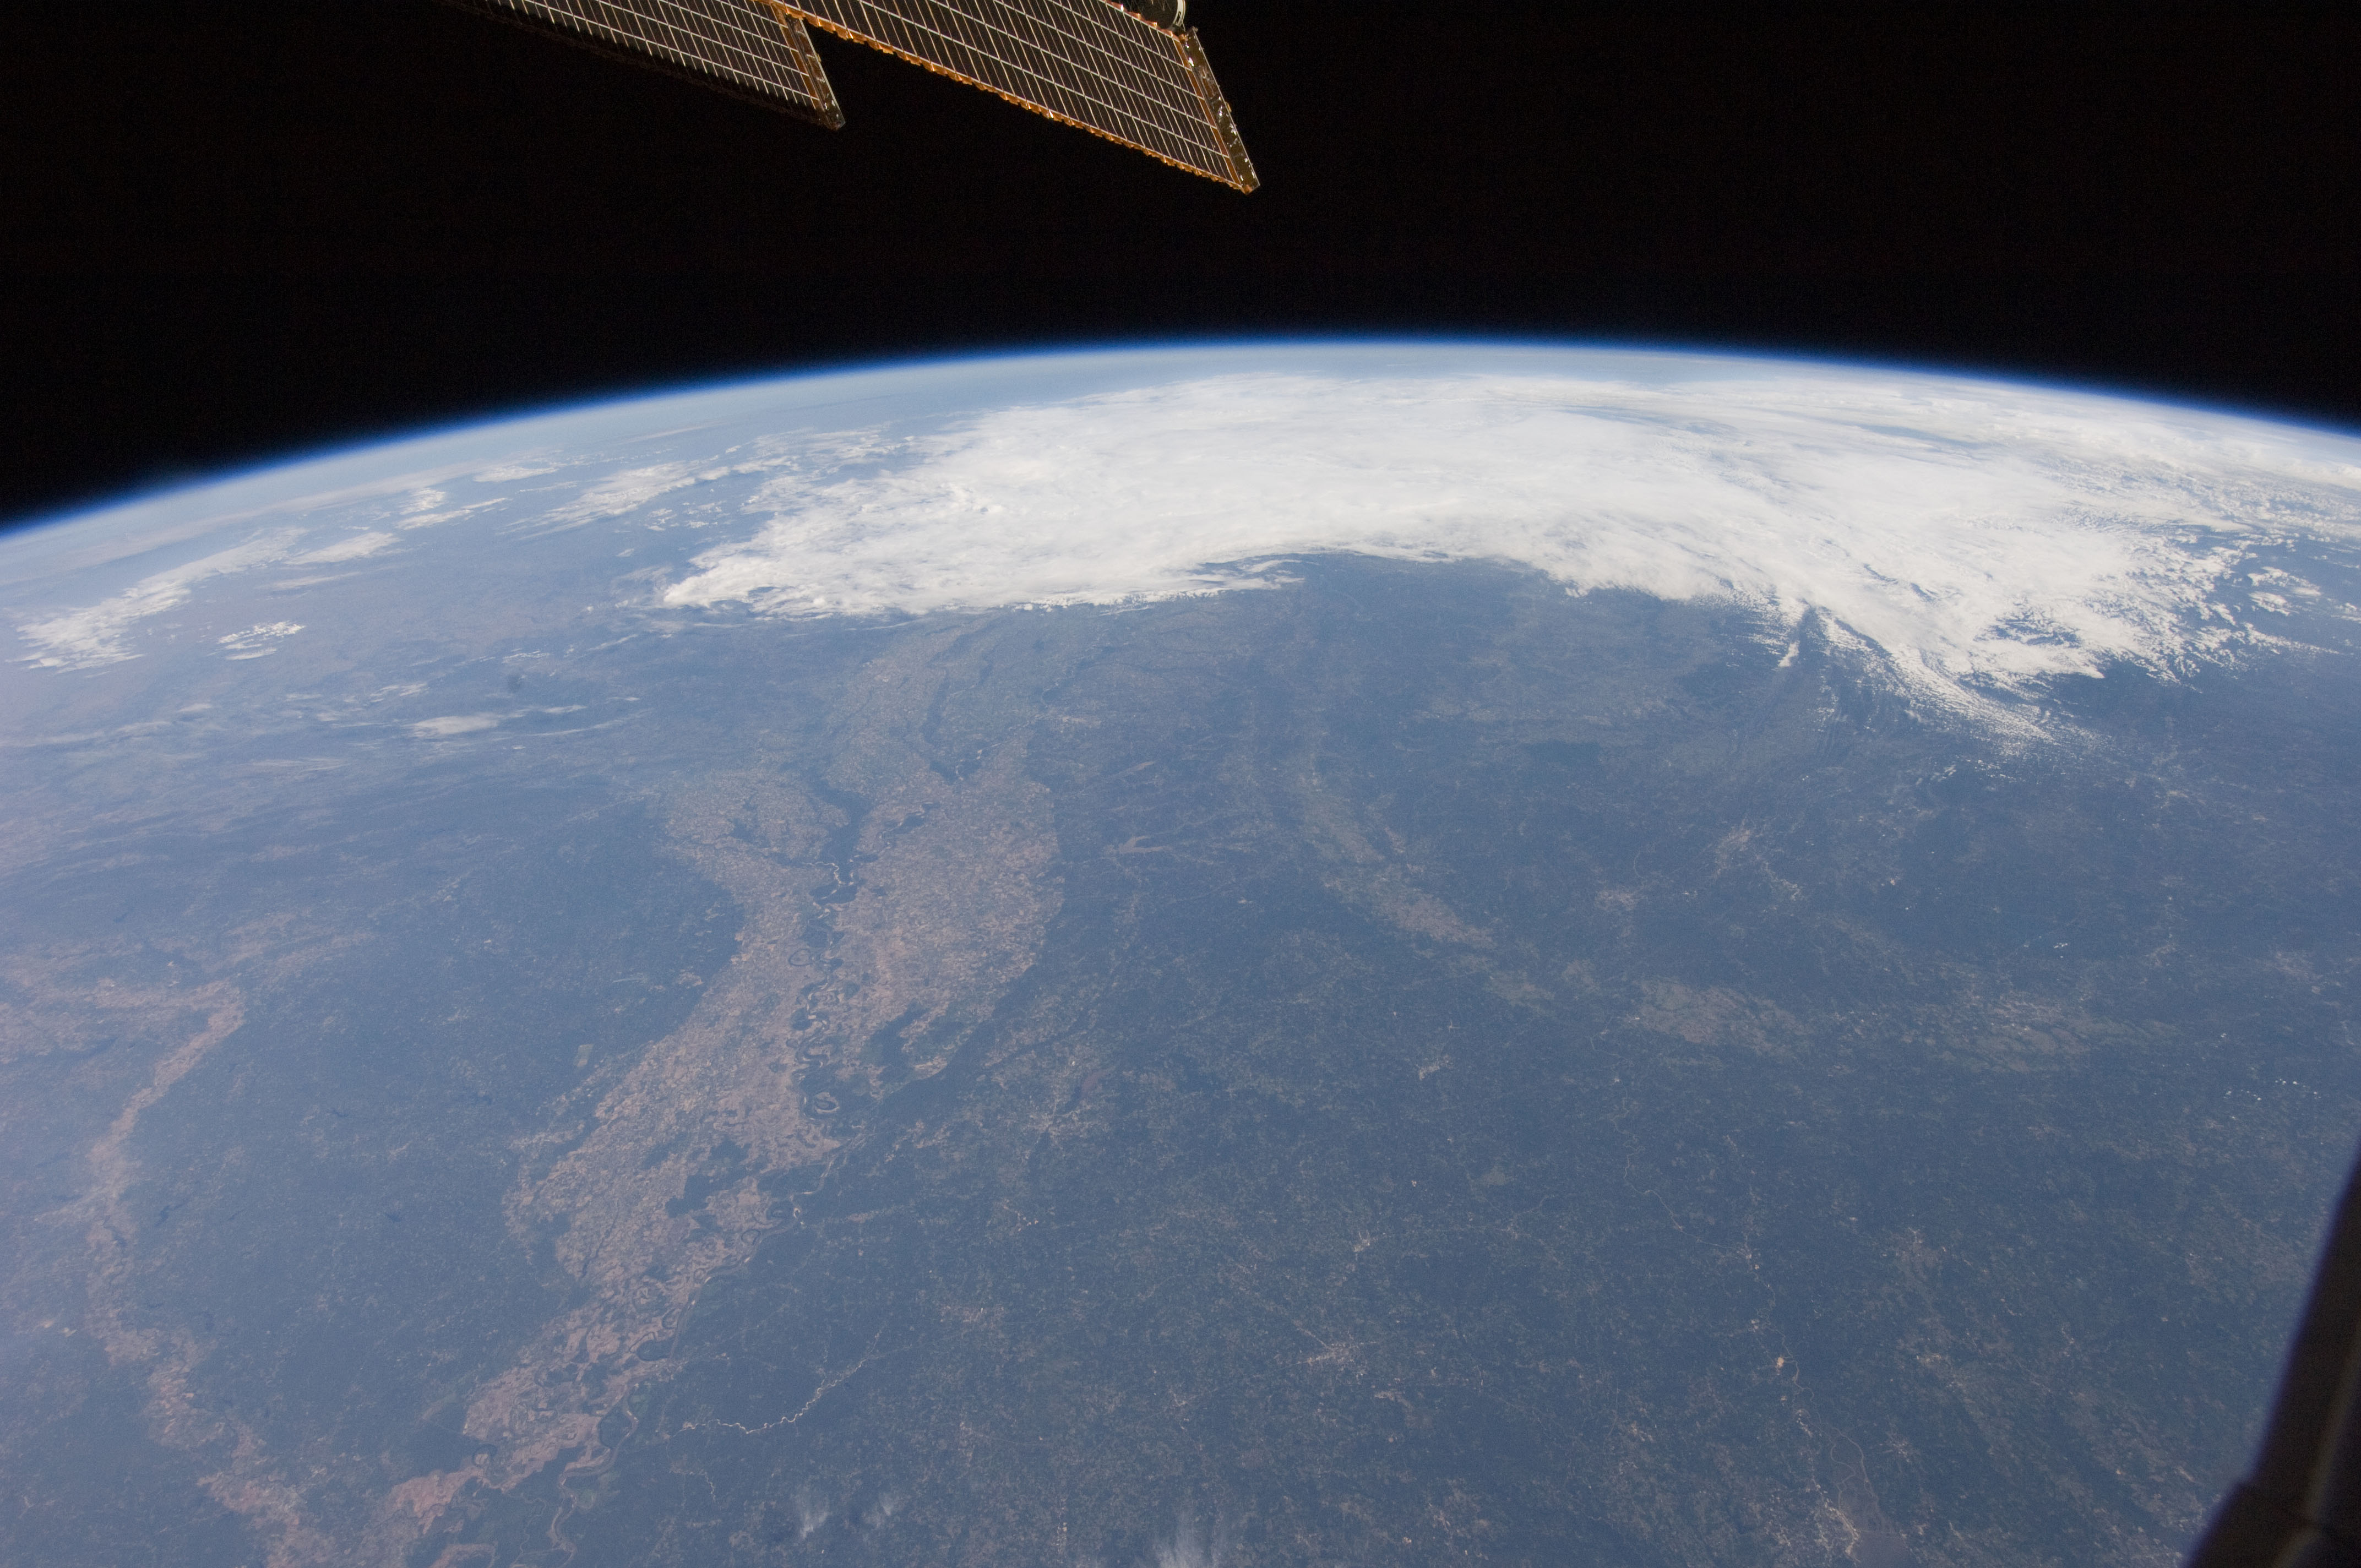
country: USA-MISSISSIPPI
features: PAN-LOWER MISSISSIPPI R. V., RED R. V., AGR., FOR., ISS
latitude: 34.5
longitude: -88.0
